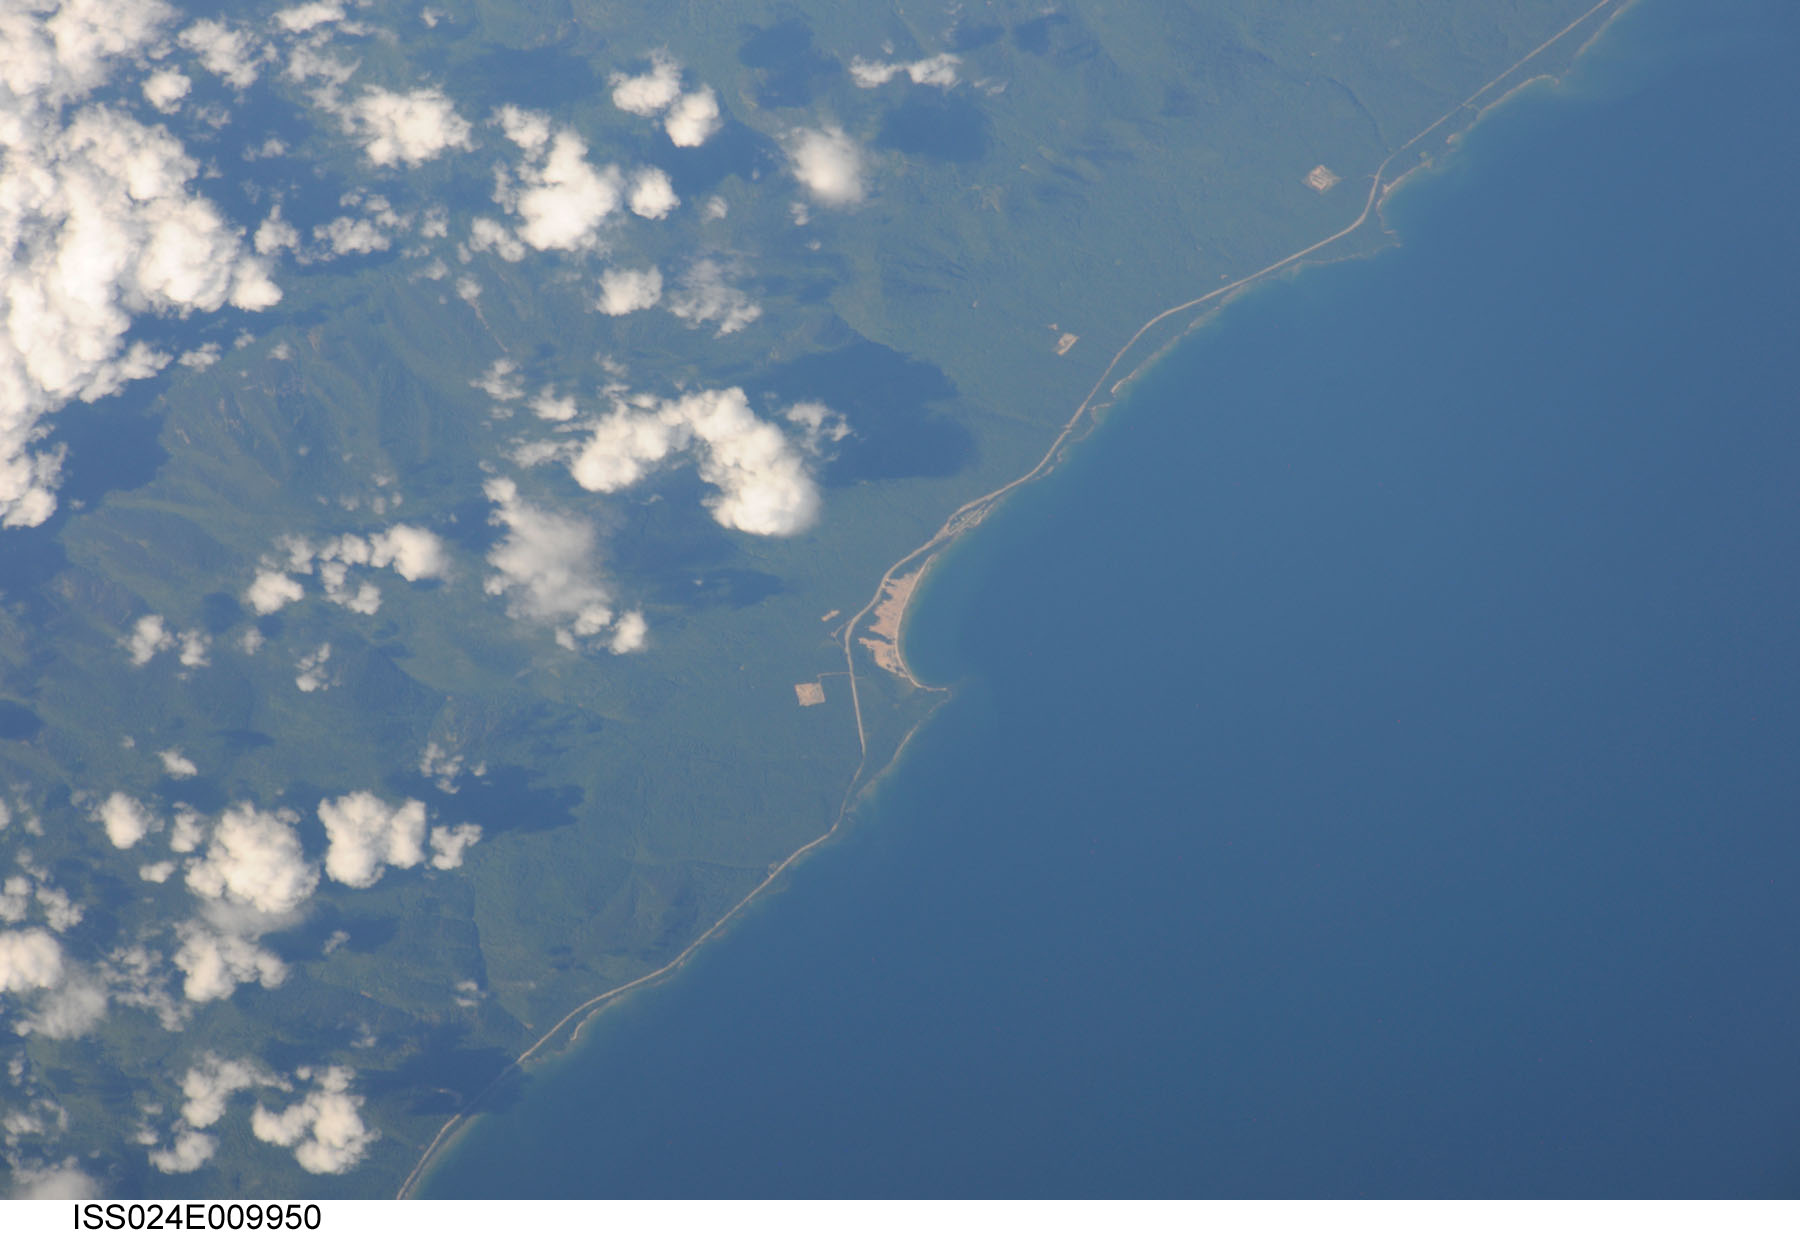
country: RUSSIAN FEDERATION
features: KATKOVO,BEACH,E. SHORE OF L. BAIKAL
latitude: 53.2
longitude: 108.4
